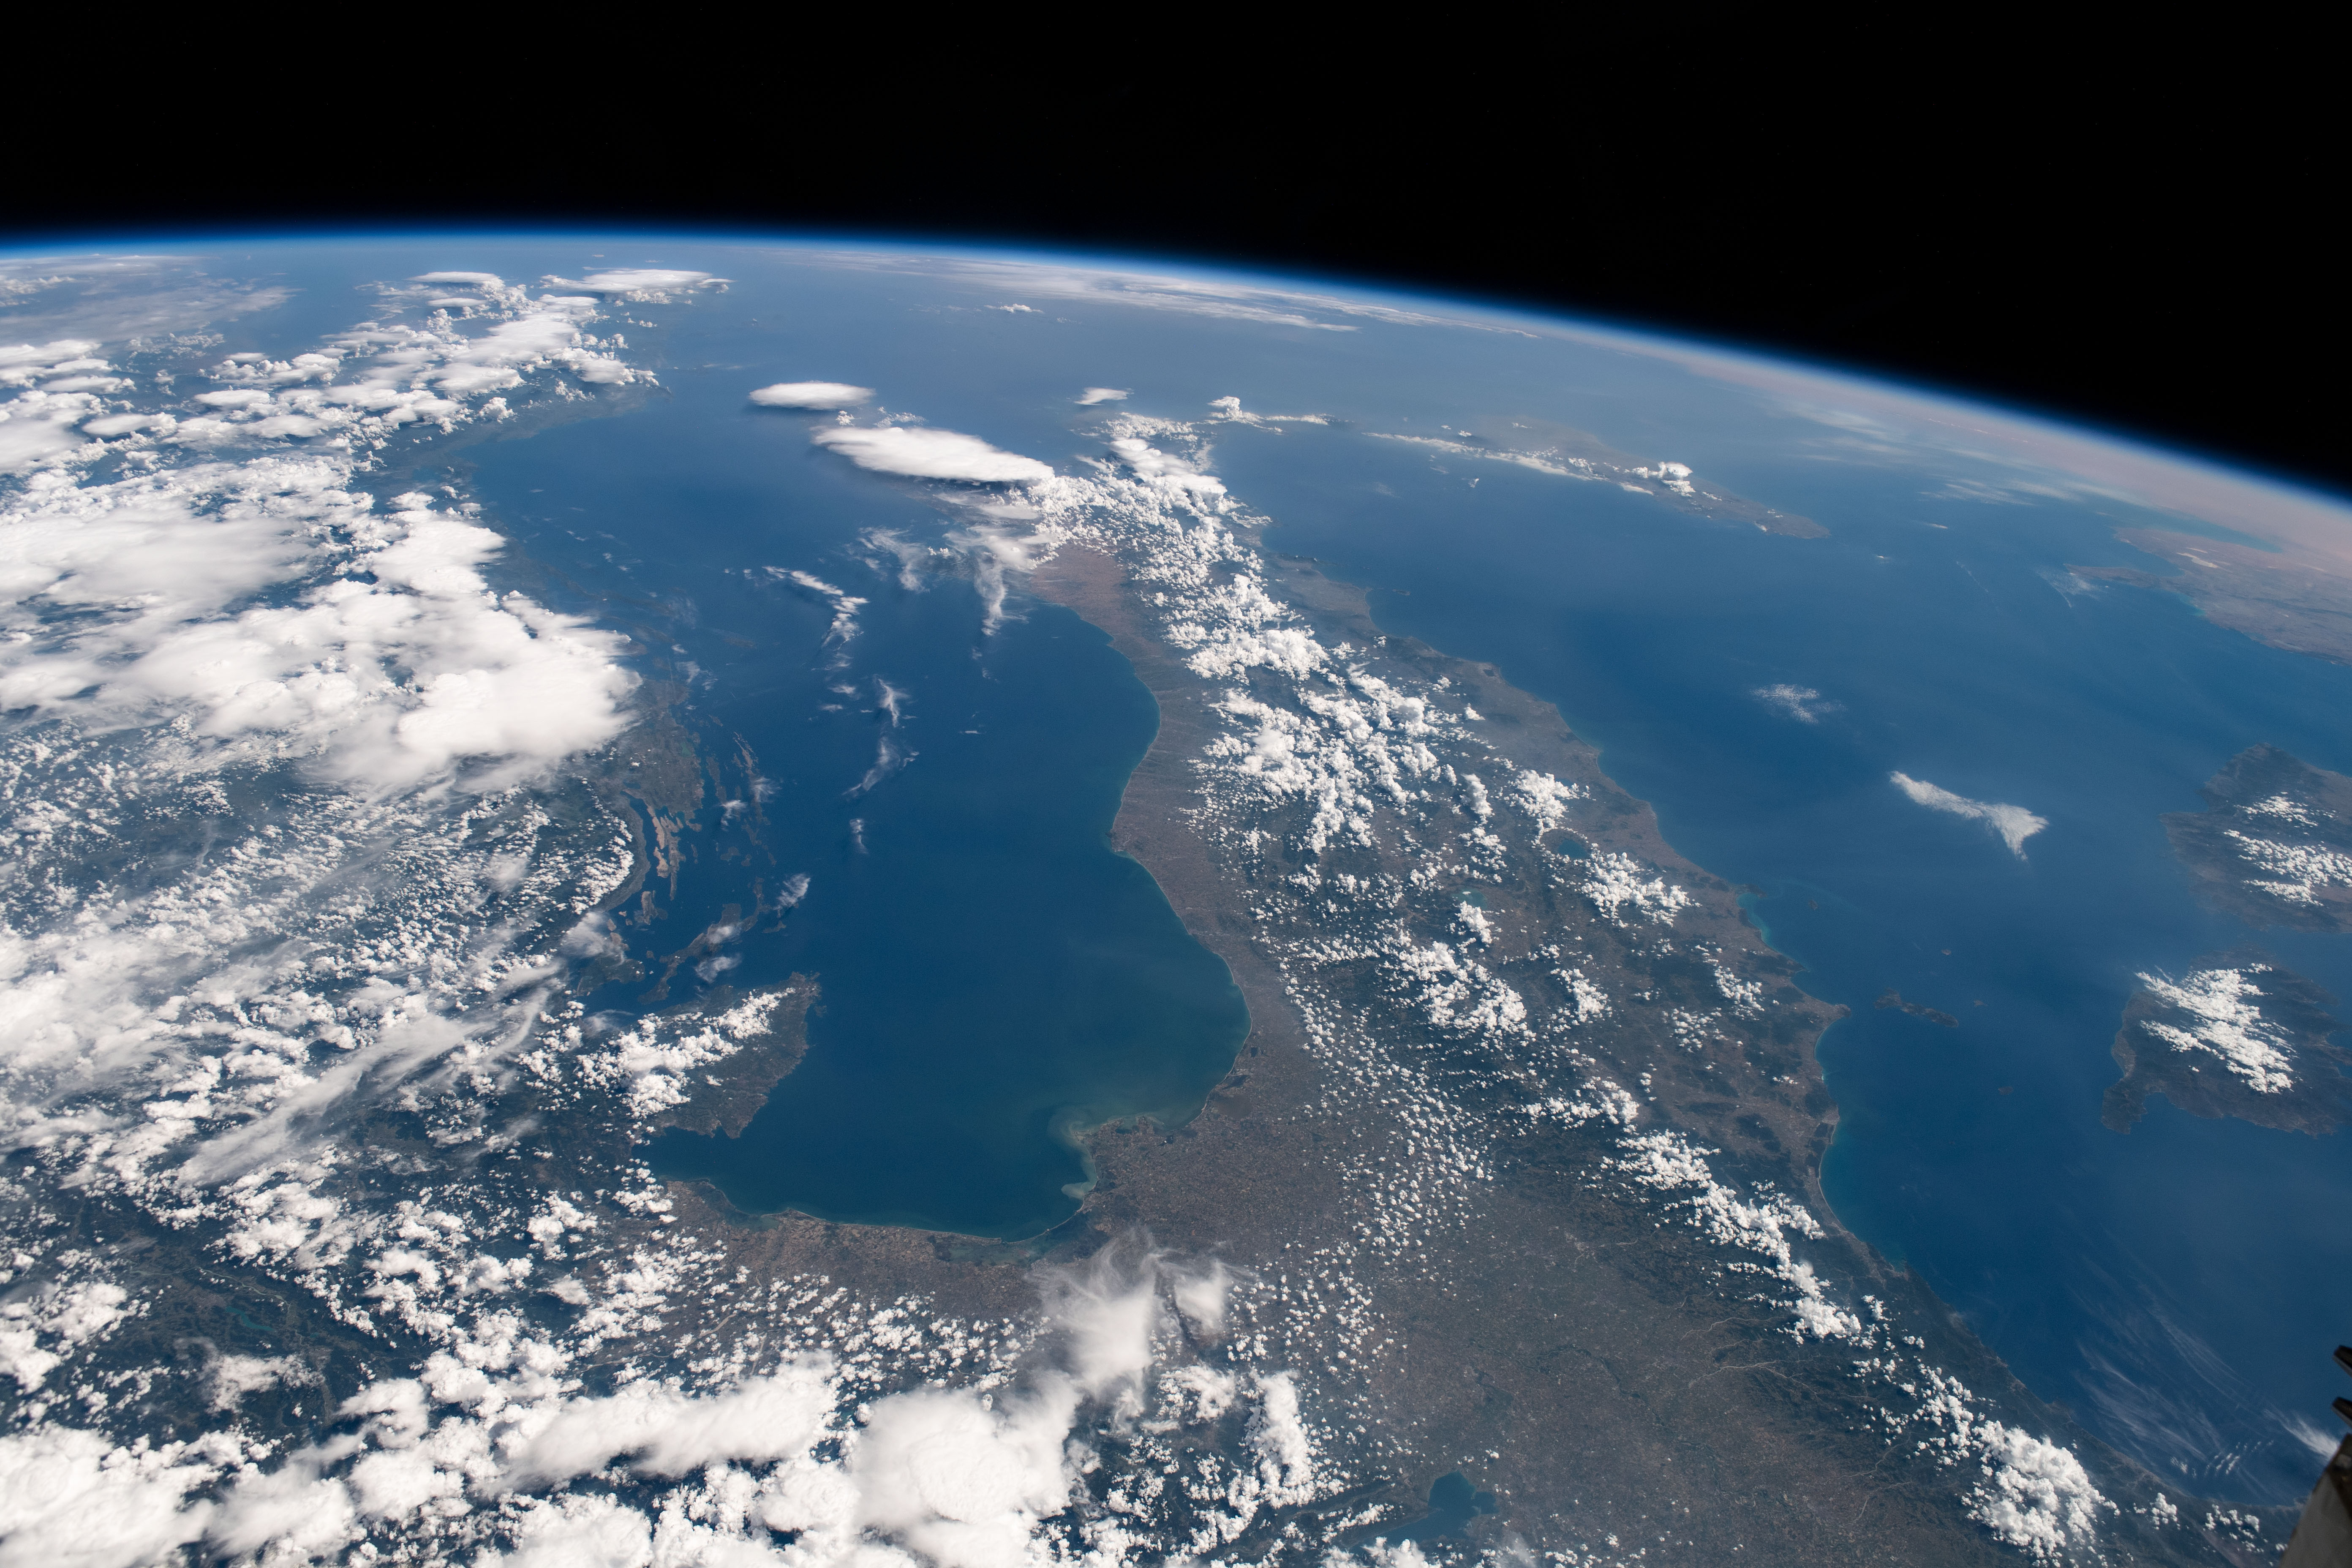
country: ITALY
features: CAMPLI, TERAMO, BELLANTE, CASTELLALTO
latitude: 42.7
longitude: 13.7
